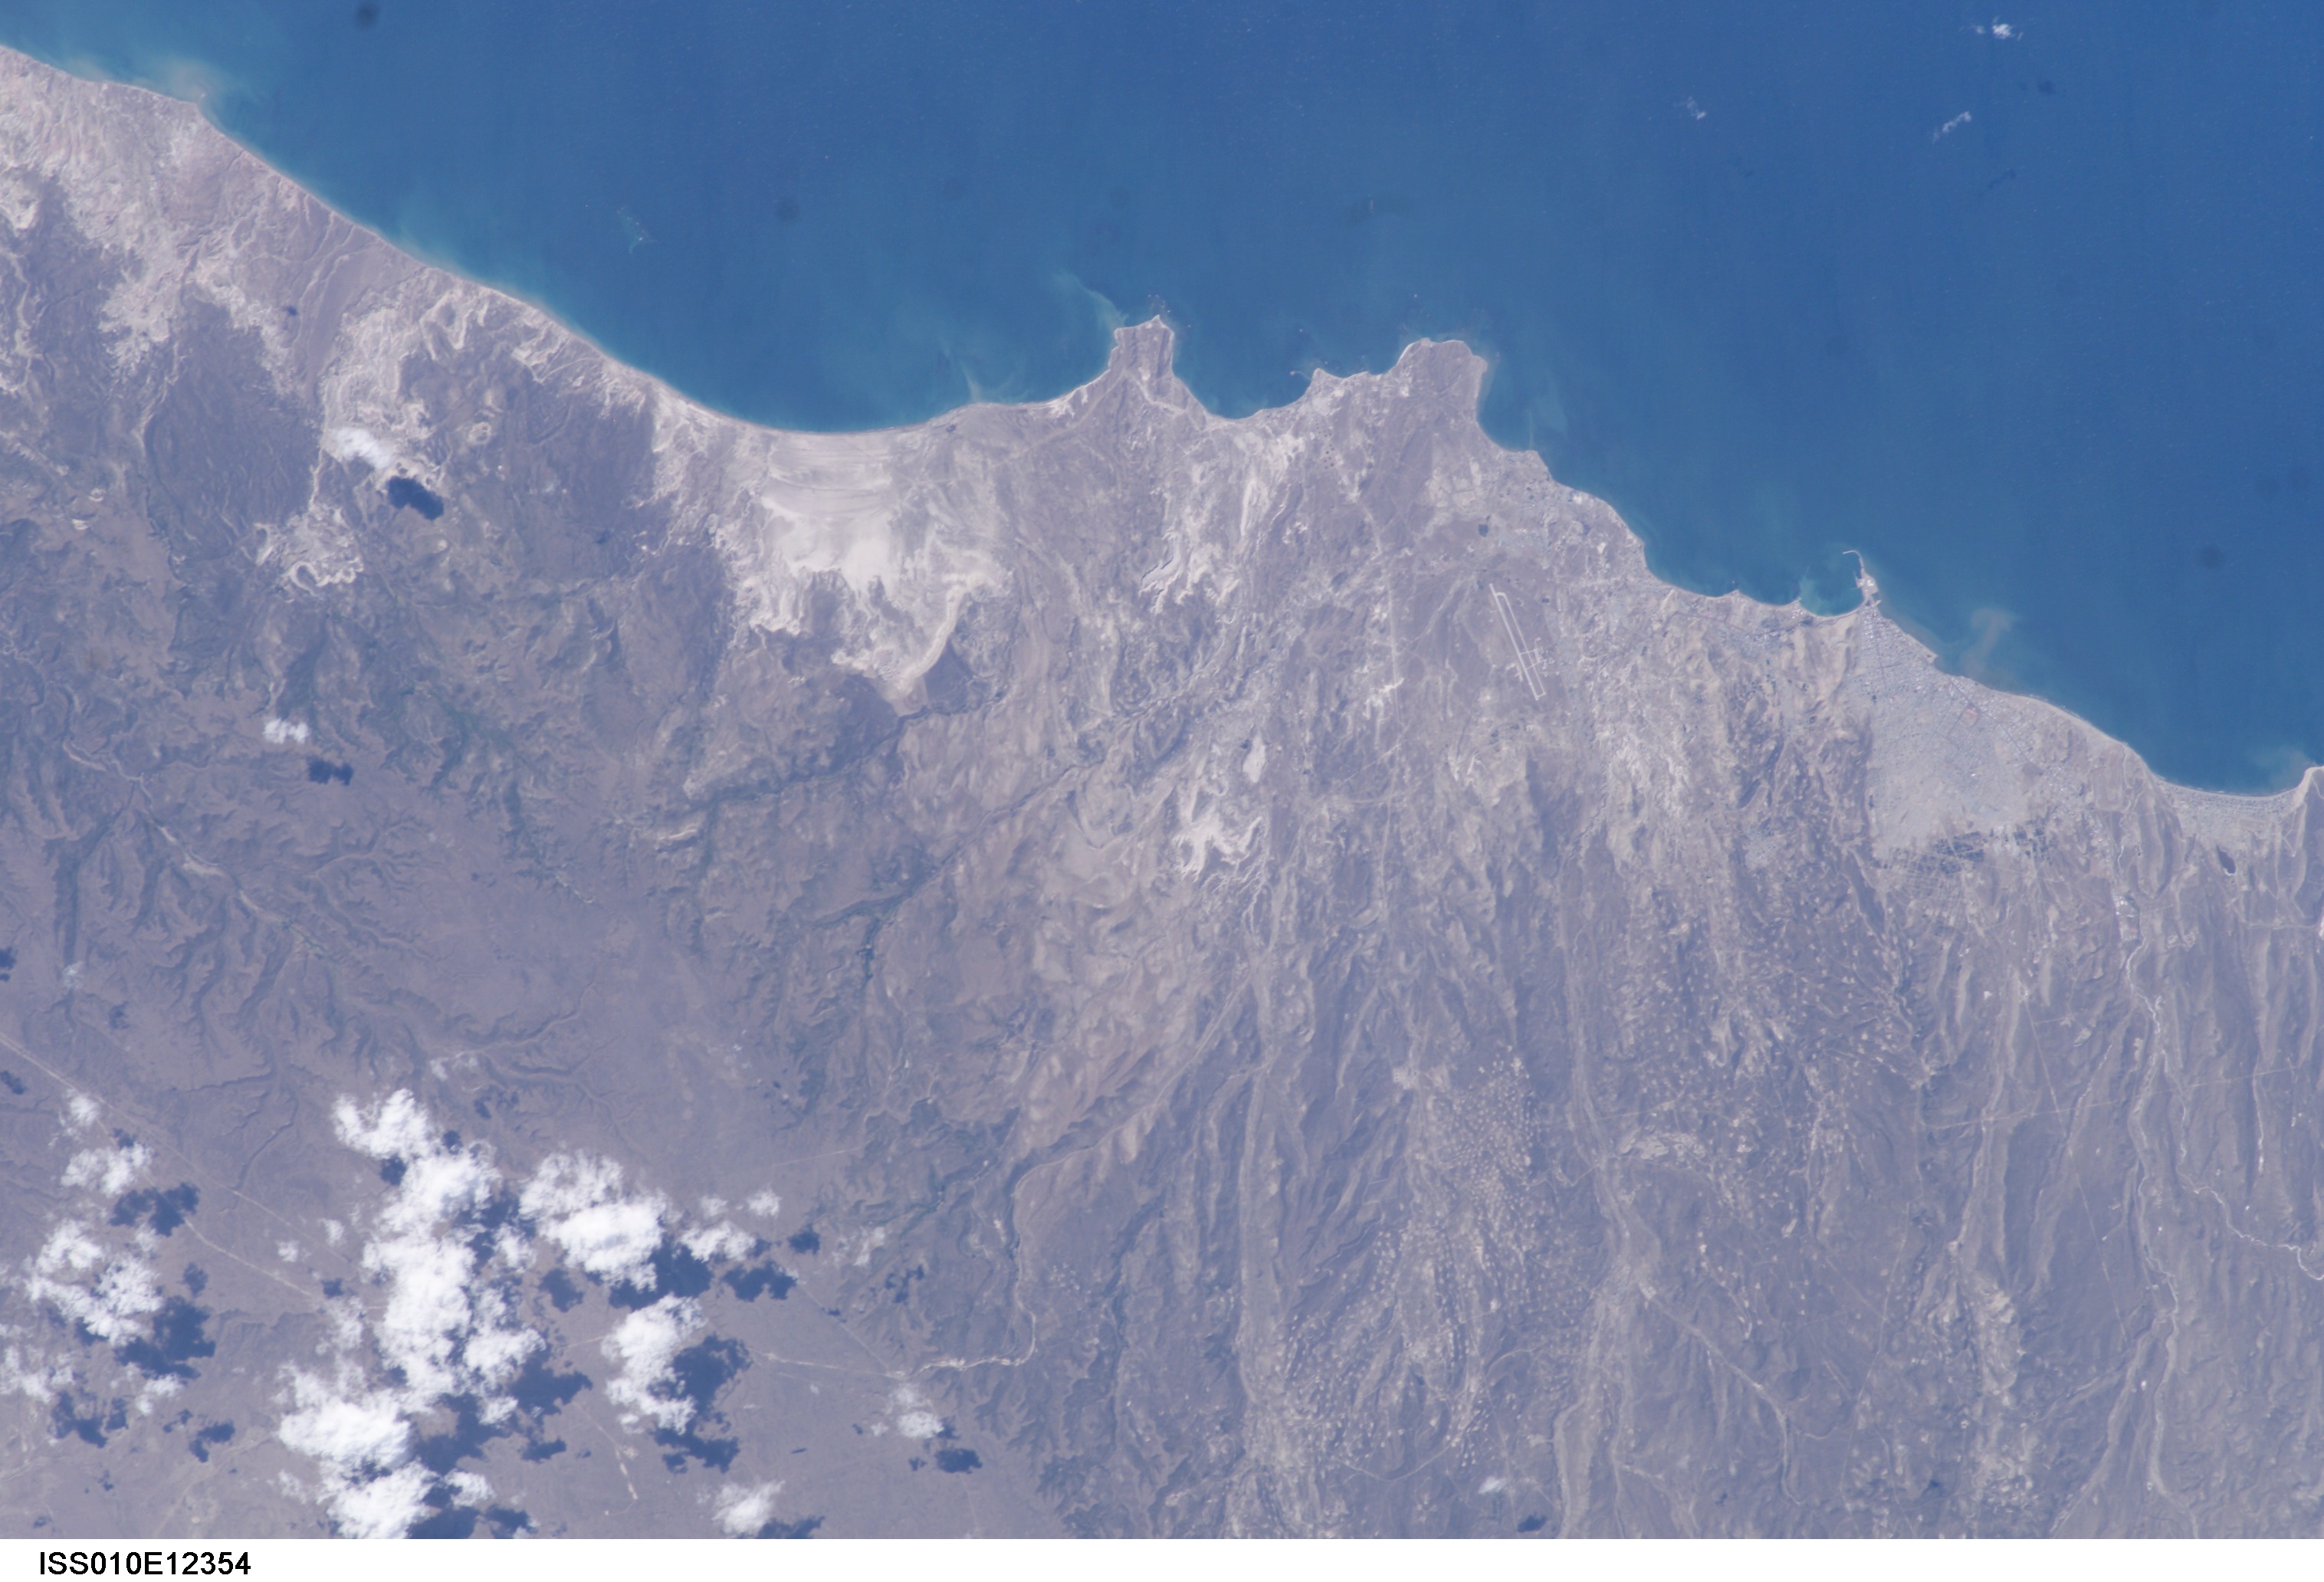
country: ARGENTINA
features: COLODORO RIVADAVIA, AIRPORT
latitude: -45.5
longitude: -67.5
